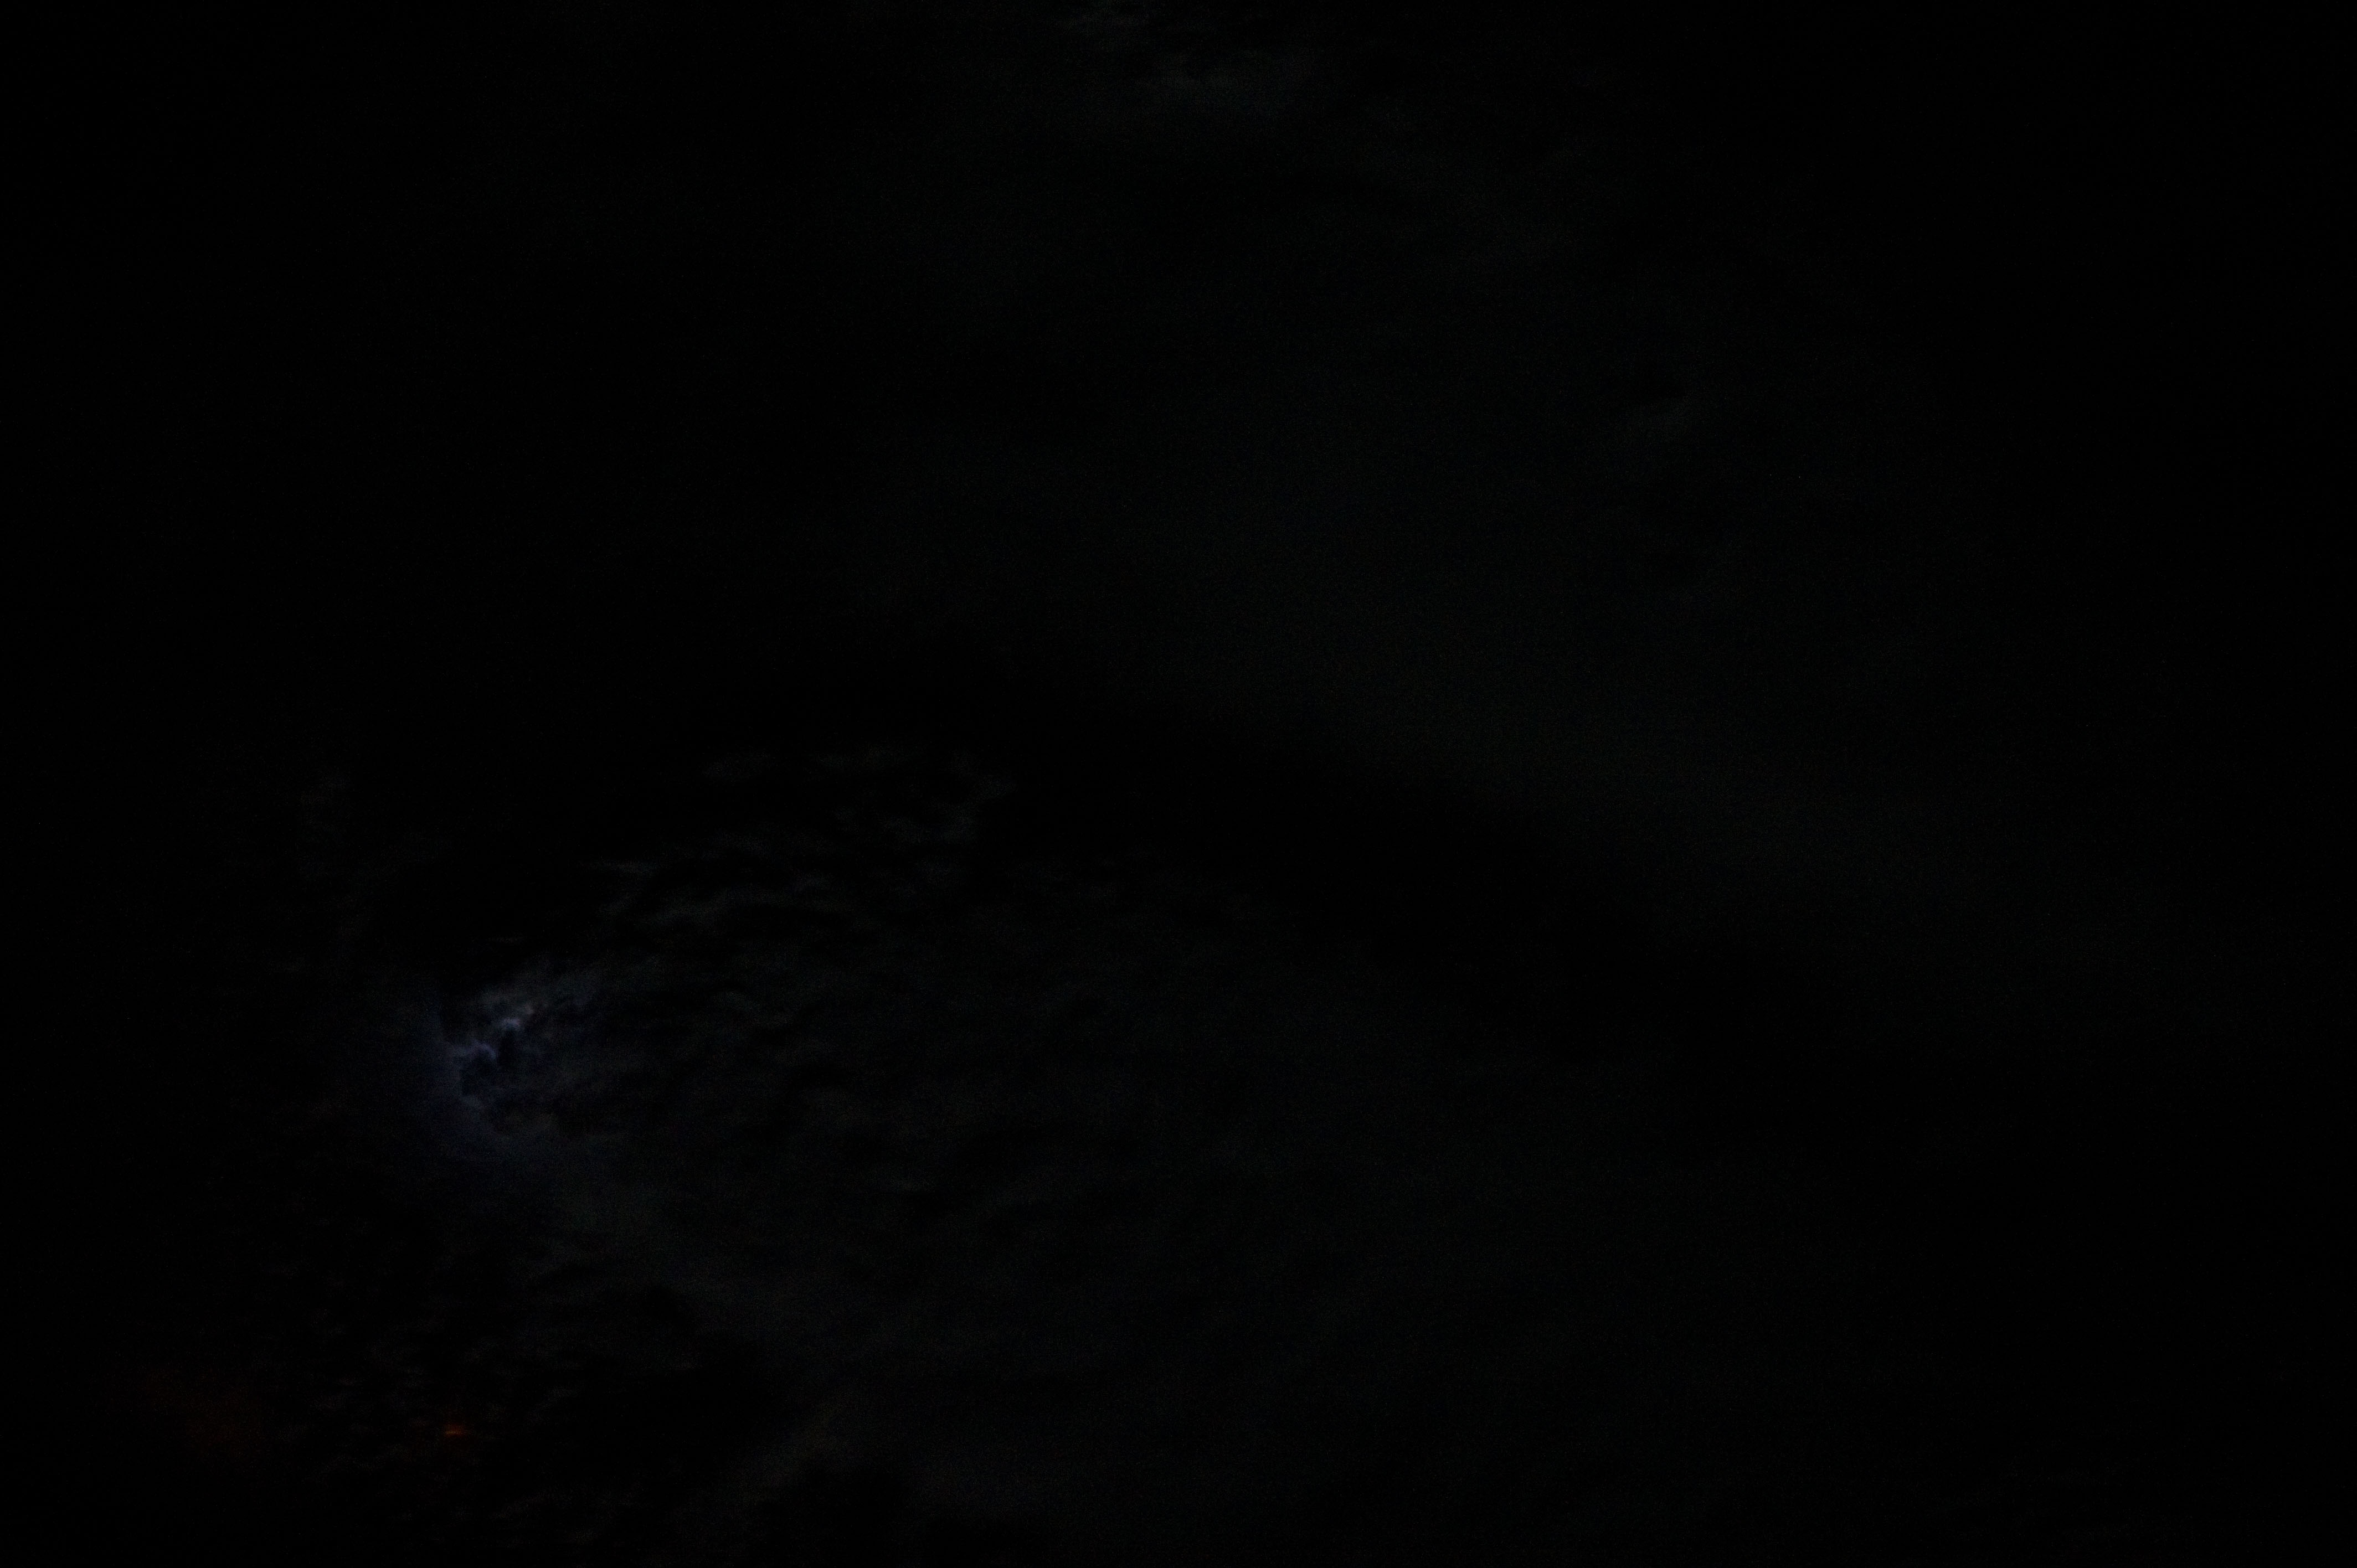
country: USA-OKLAHOMA
